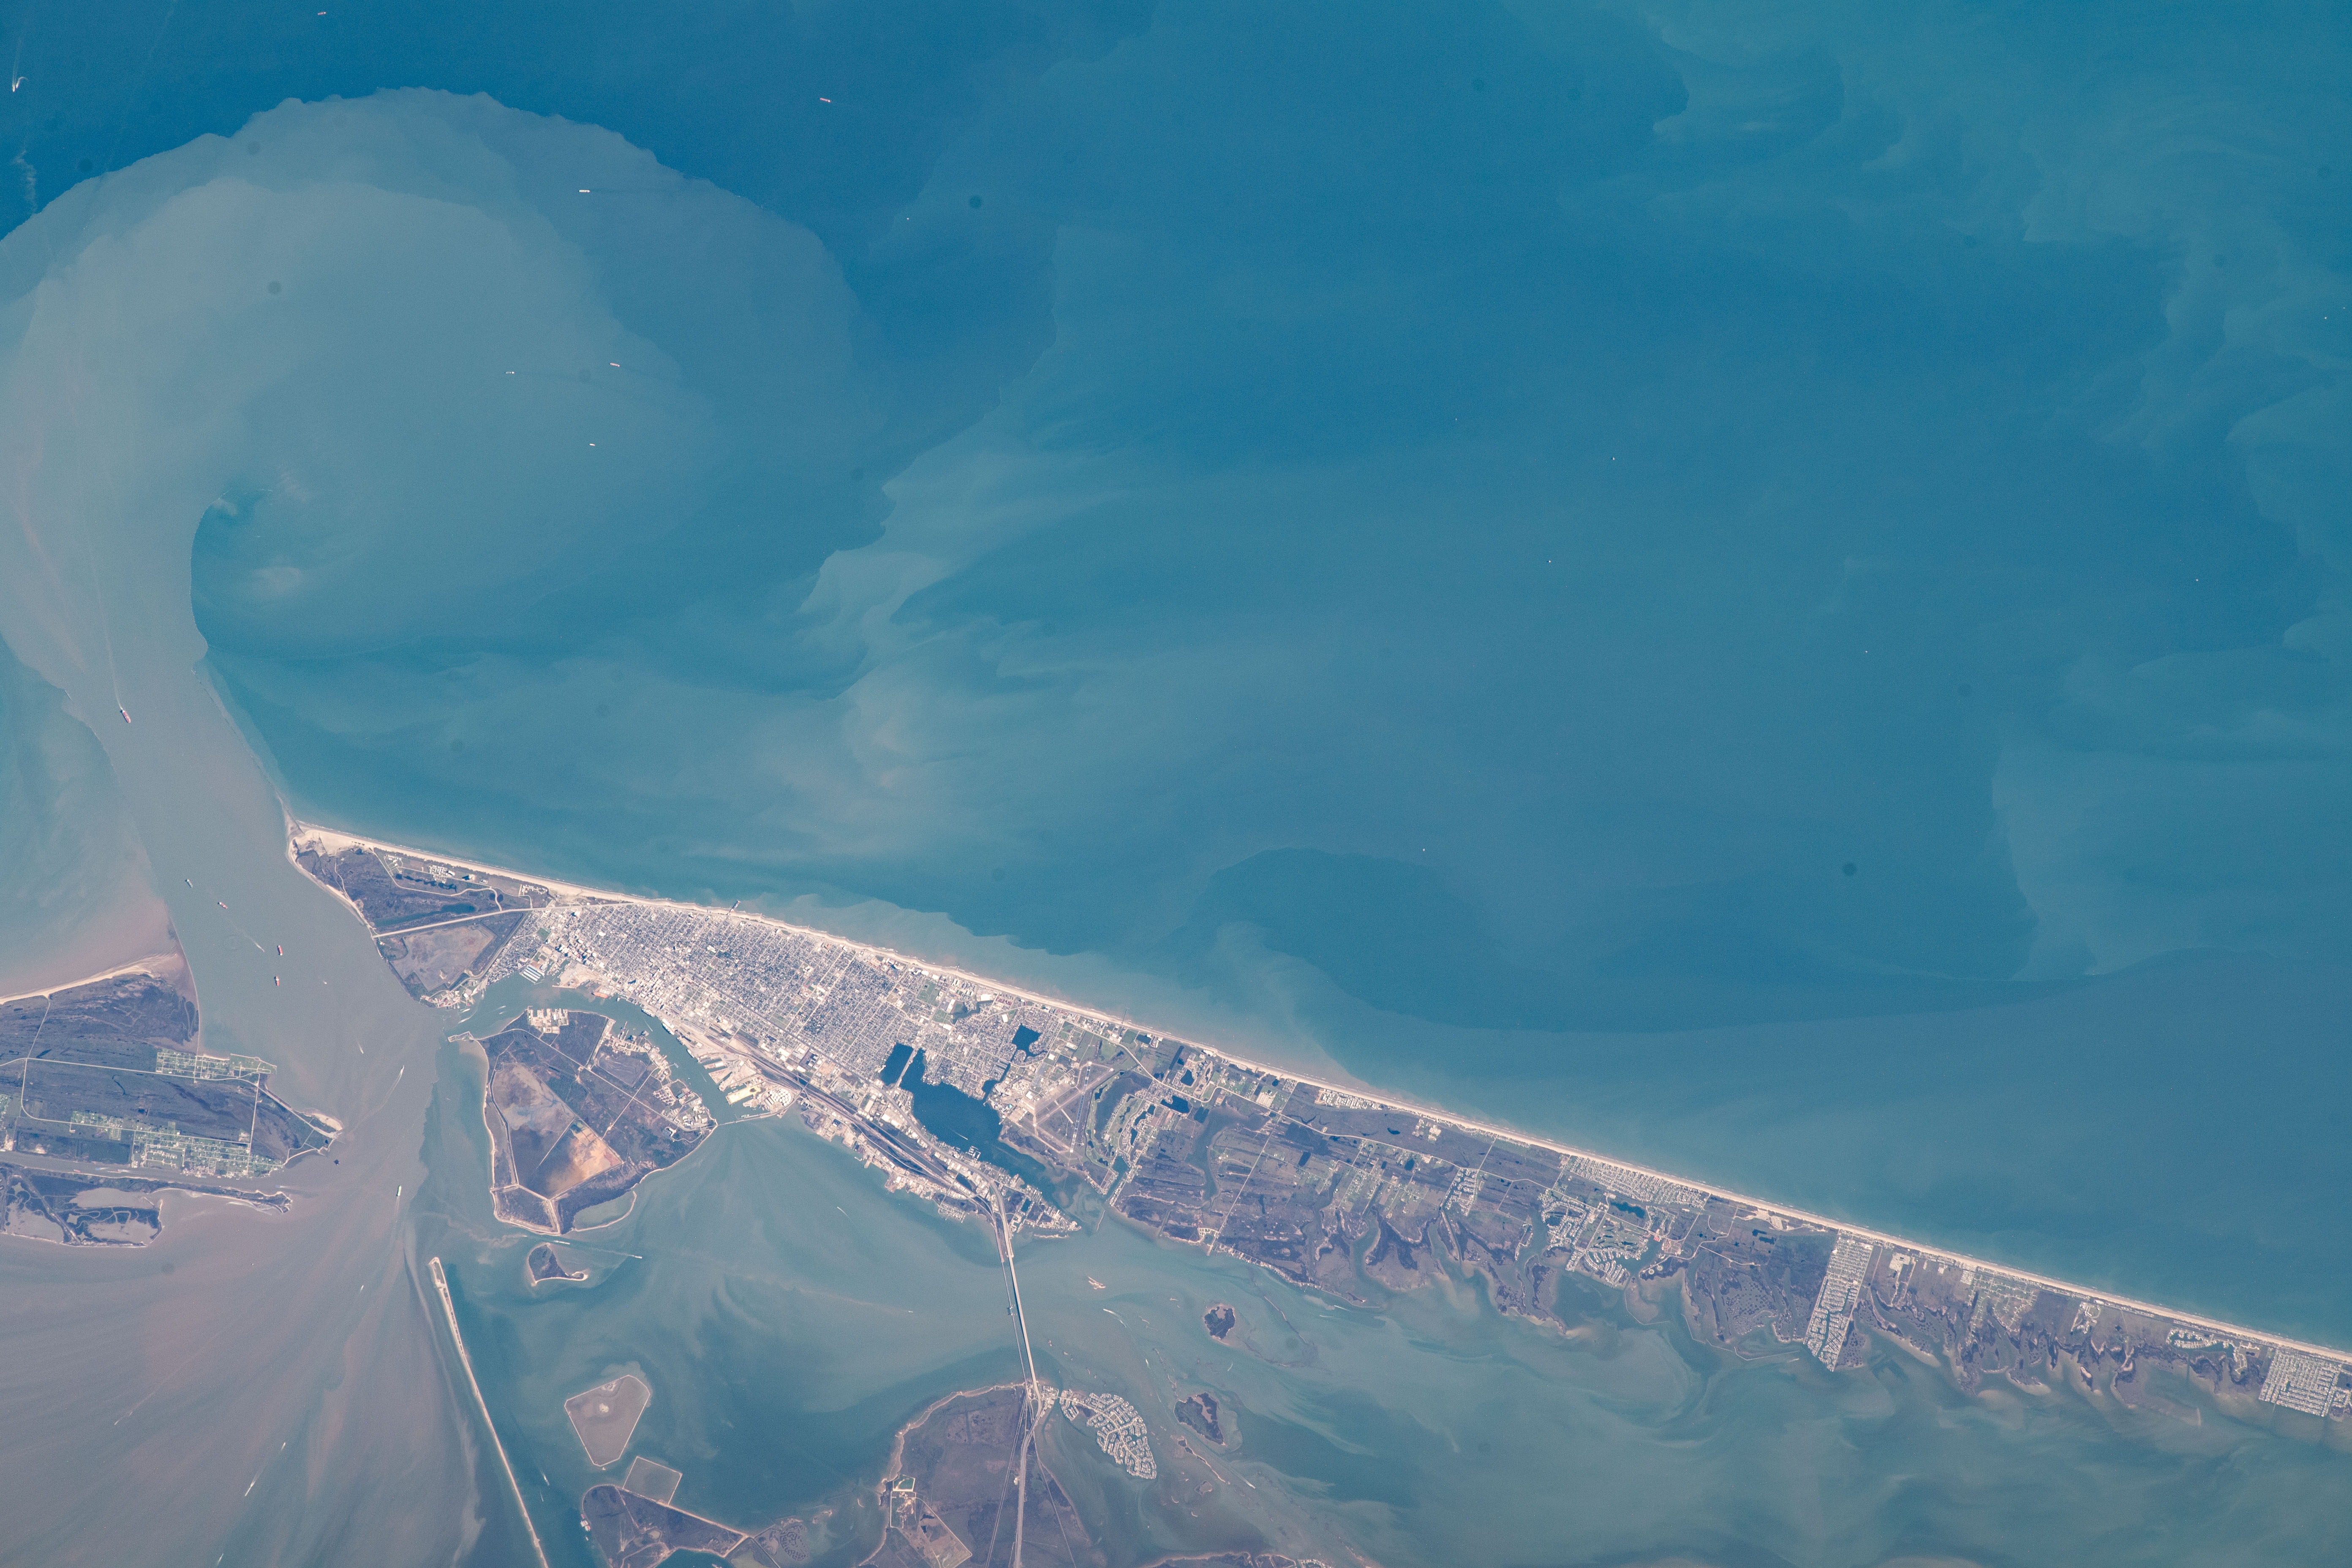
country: USA-TEXAS
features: GALVESTON ISLAND, WEST BAY, GALVESTON BAY, GULF OF MEXICO
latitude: 29.2
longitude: -94.8
